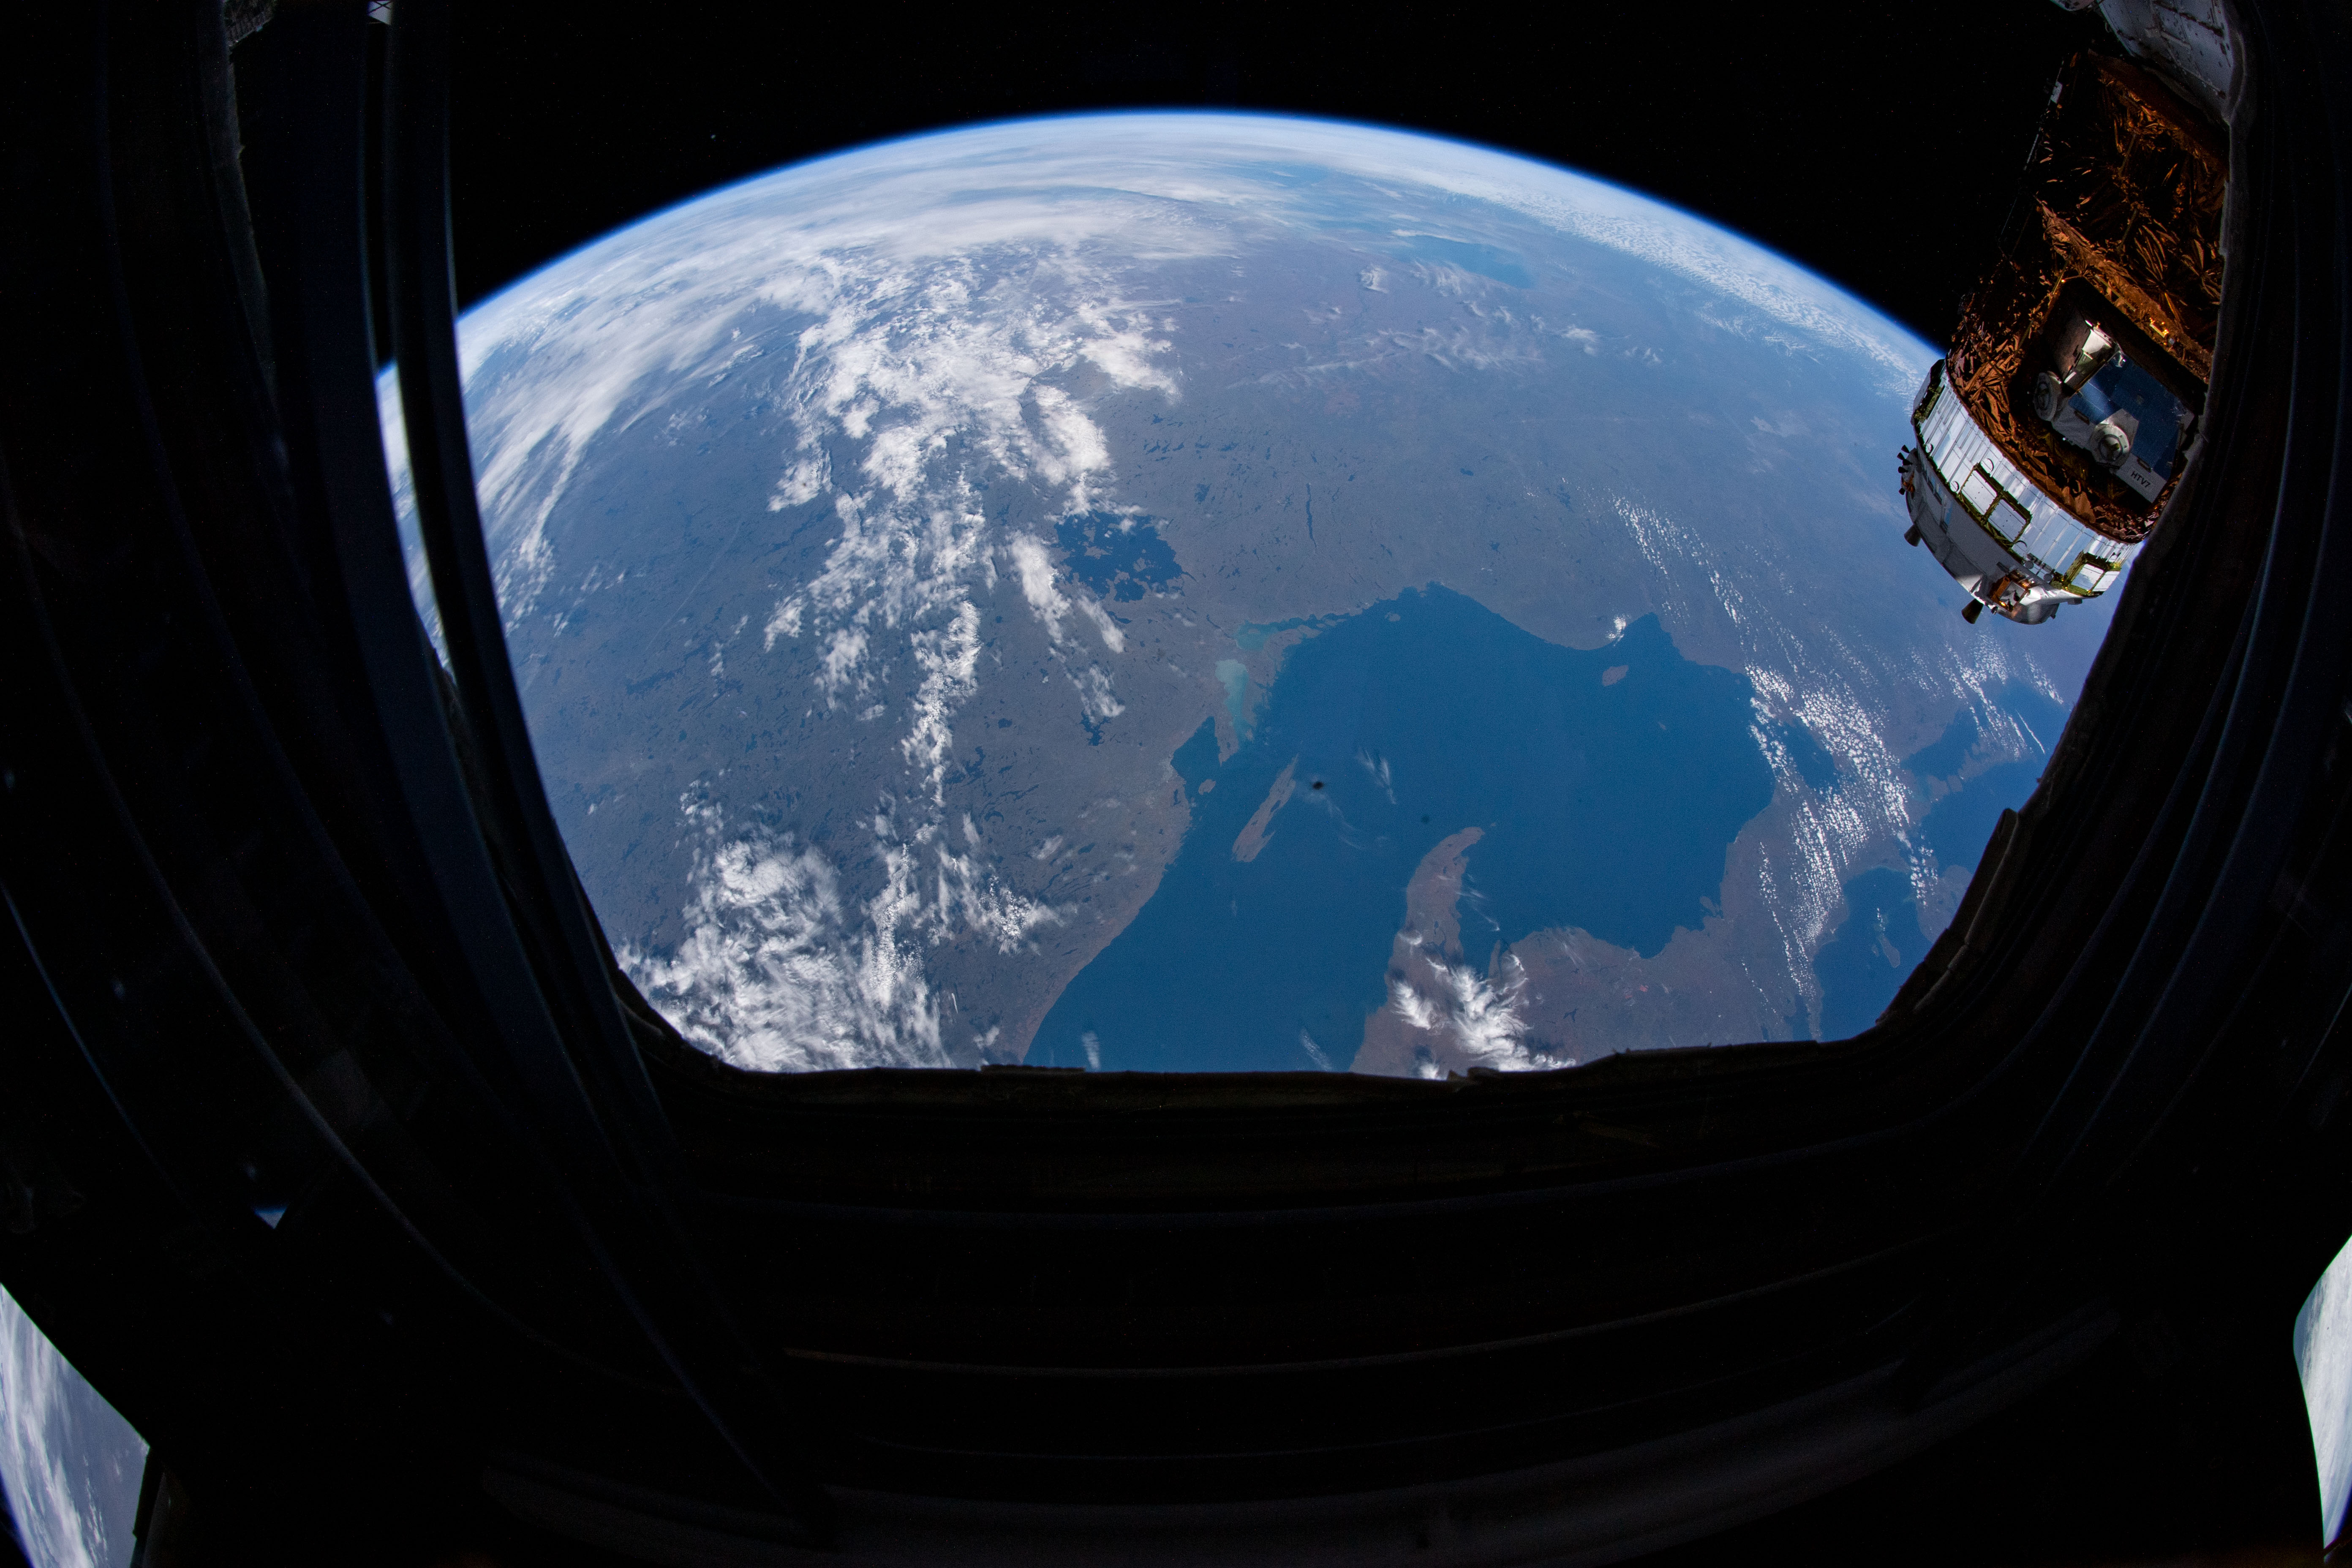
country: CANADA-O
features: EARTH LIMB, CLOUDS, LAKE SUPERIOR
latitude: 48.5
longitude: -89.5
